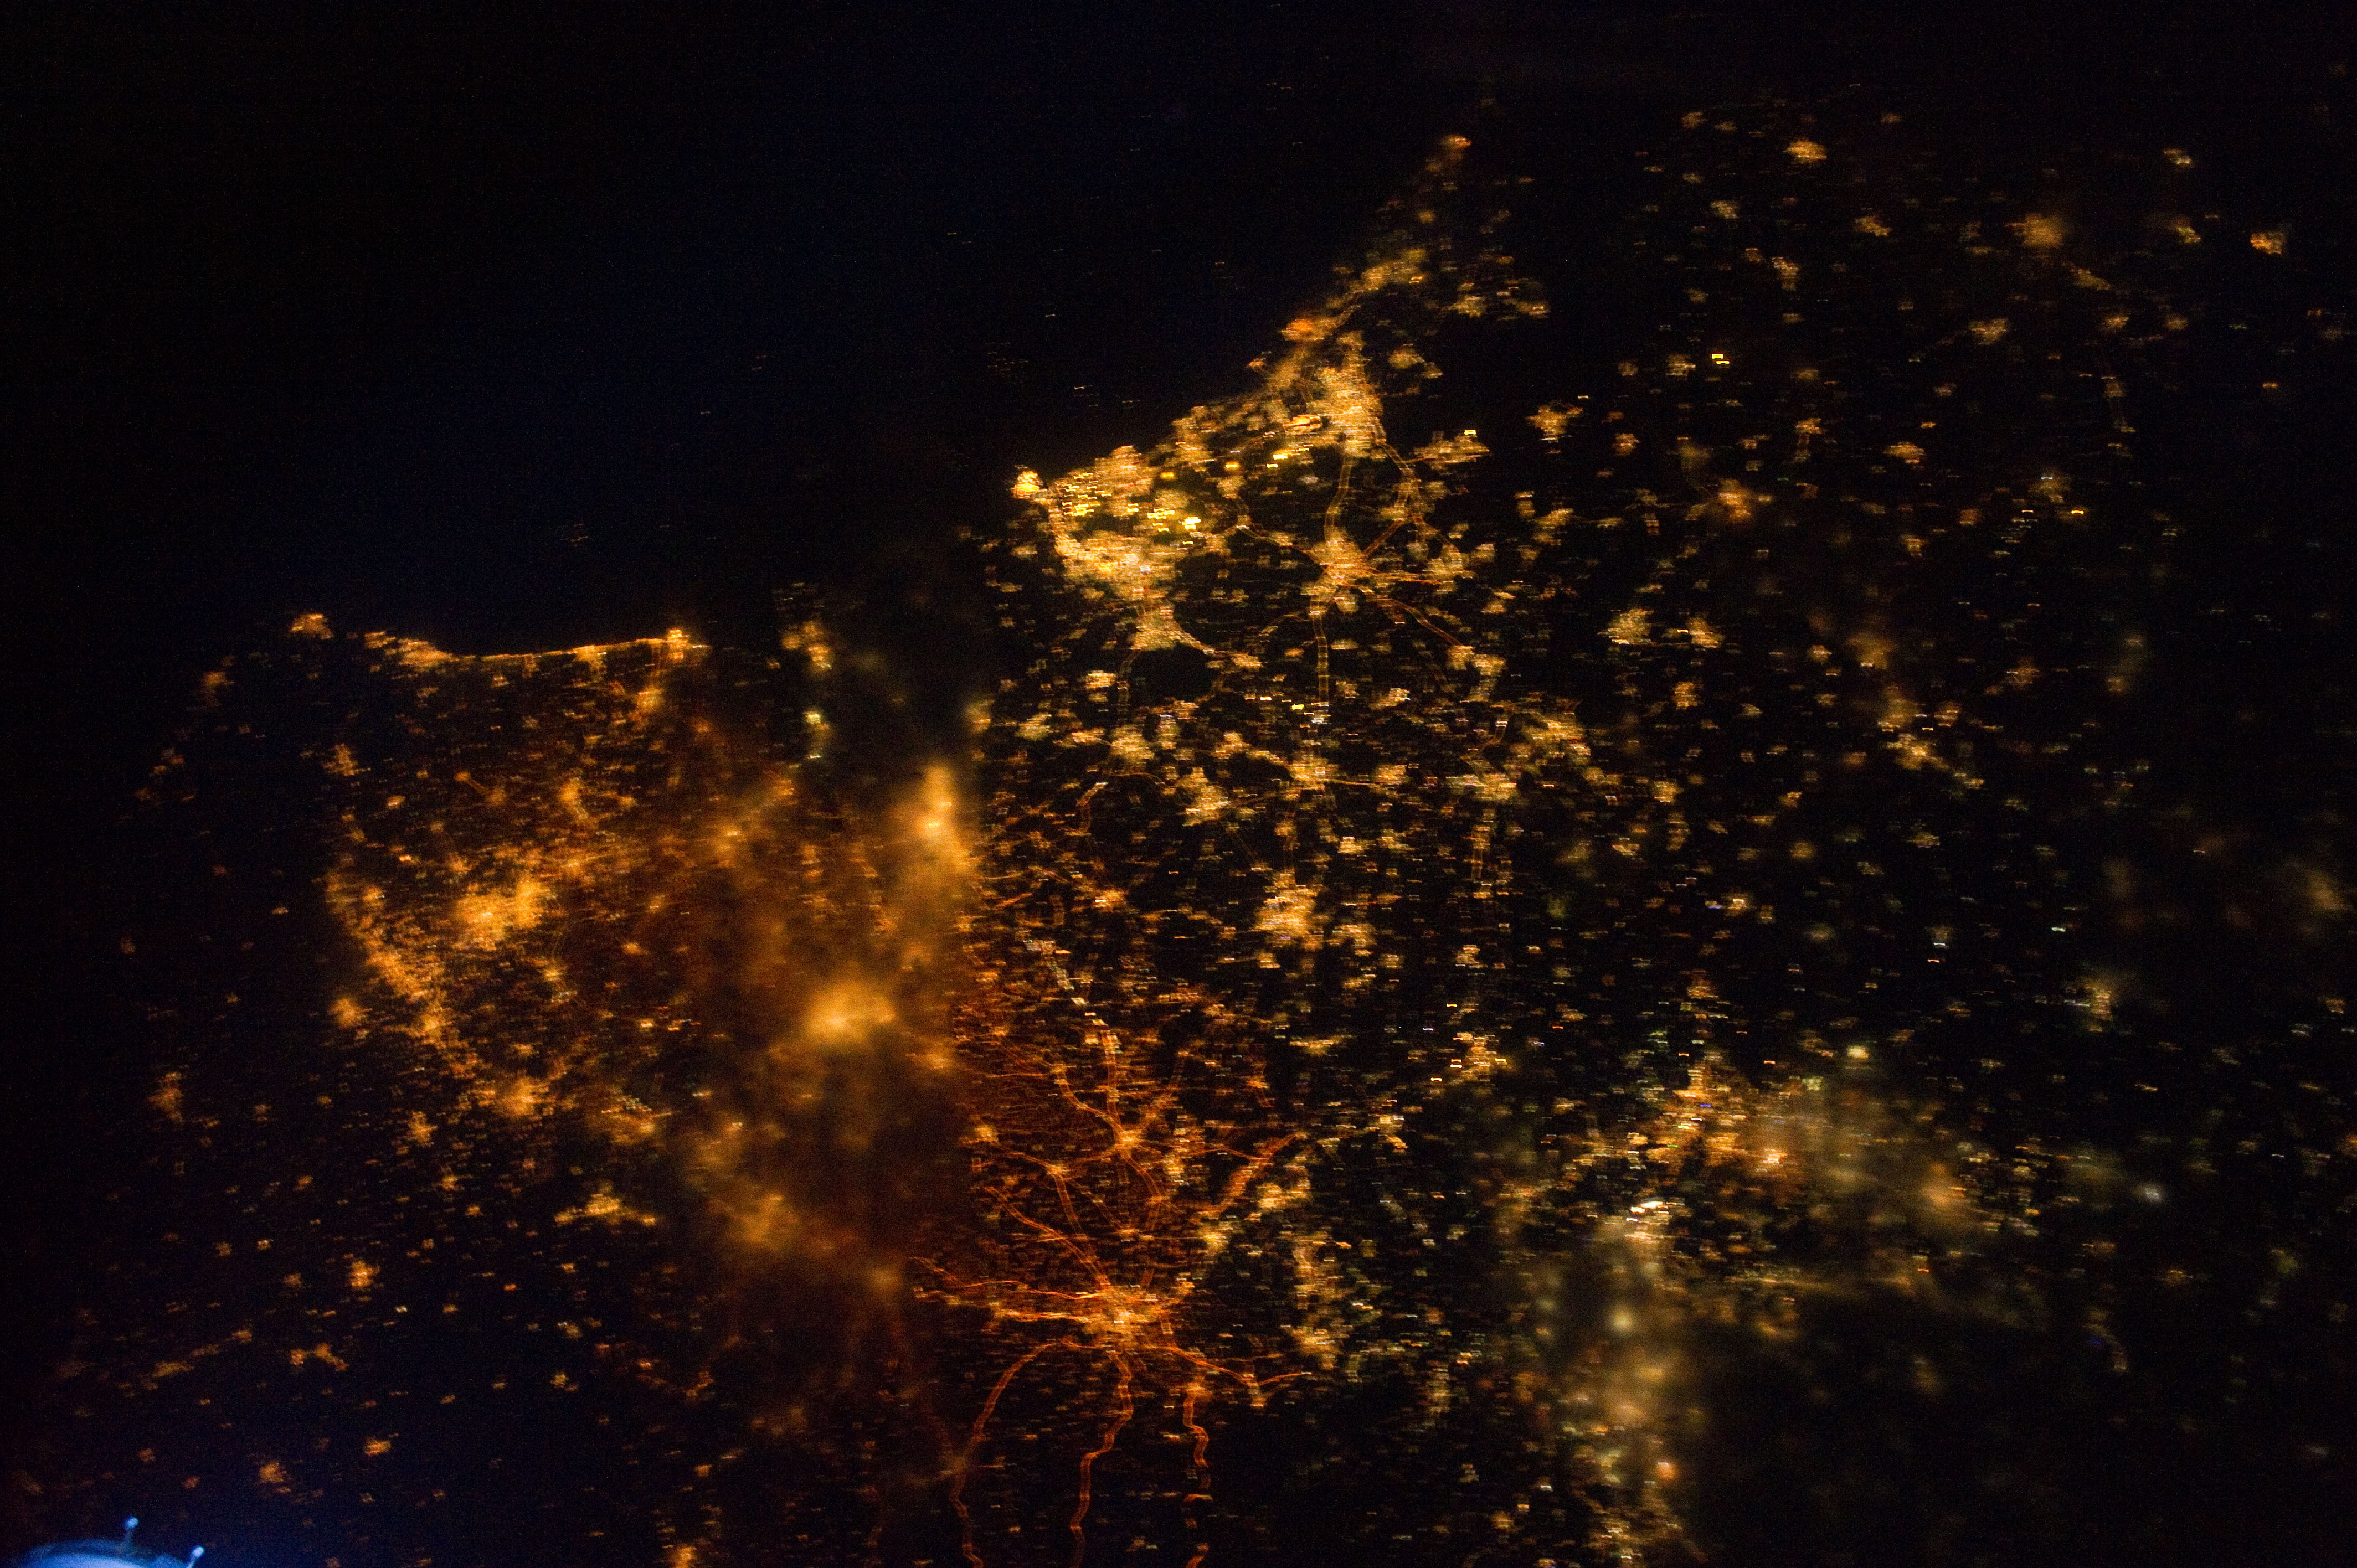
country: NETHERLANDS
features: BRUSSELS AT NIGHT, ROTTERDAM, SOFT
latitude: 51.5
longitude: 4.5
